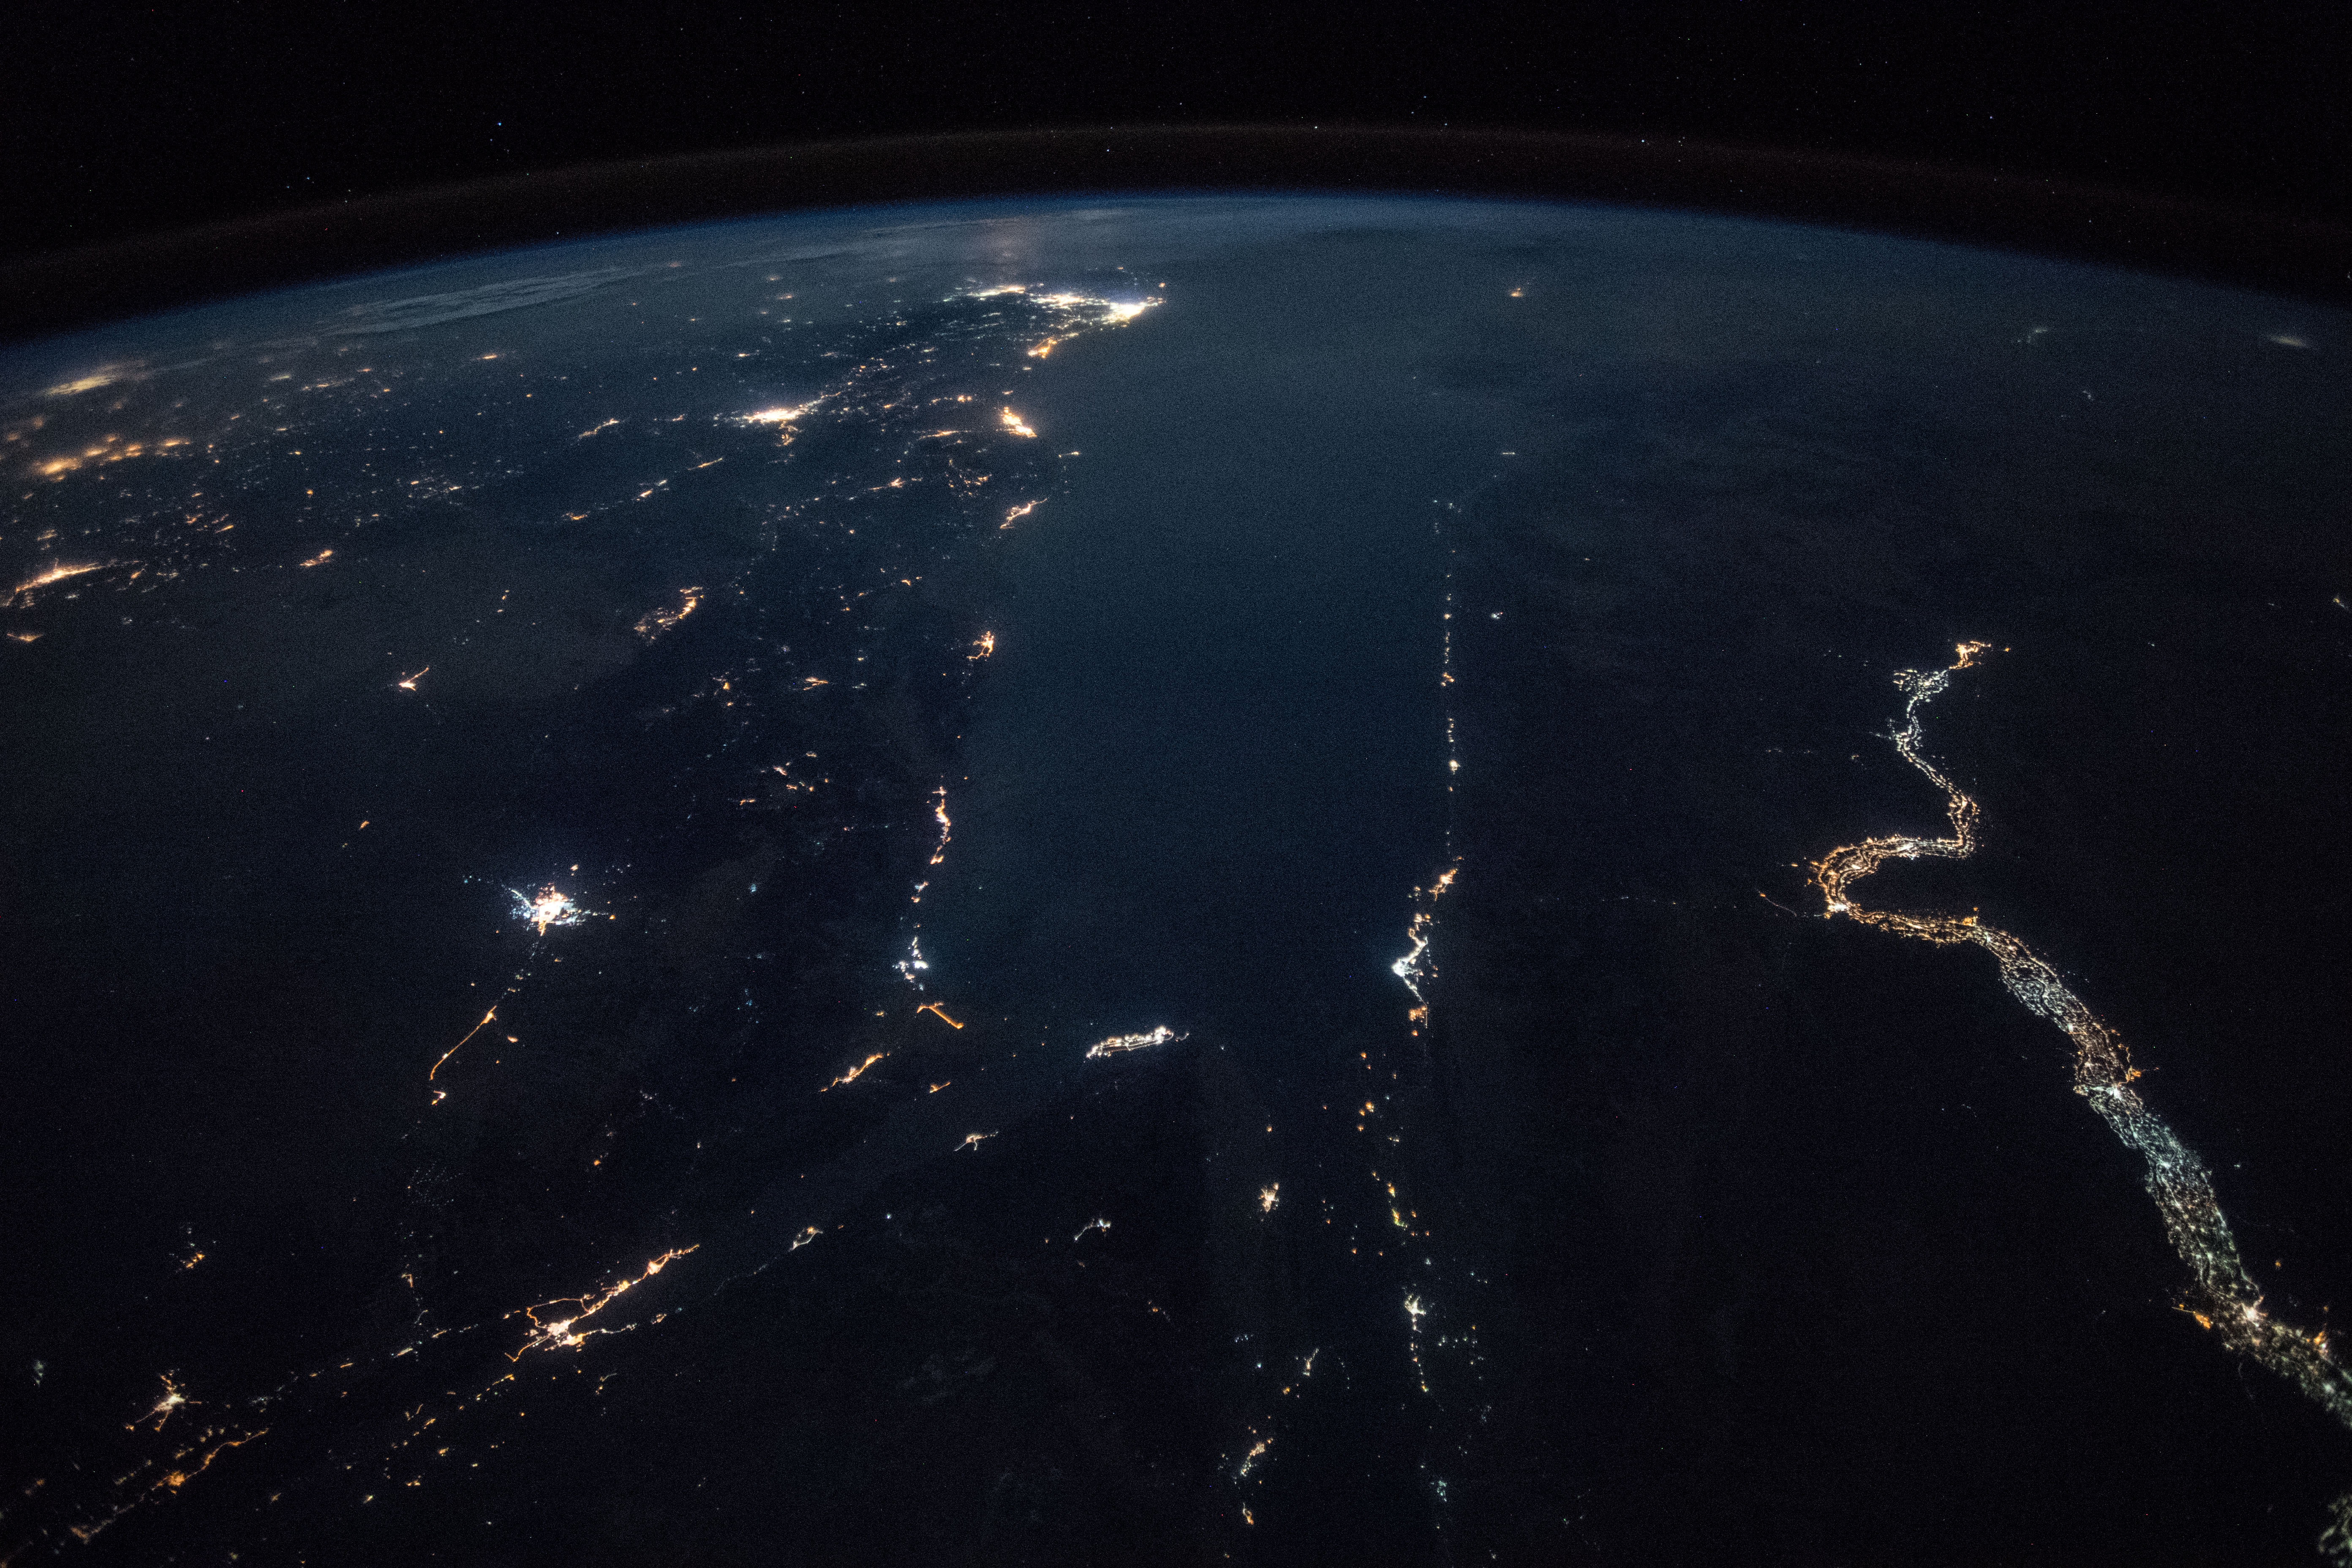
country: SAUDI ARABIA
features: GULF OF SUEZ, GULF OF AQABA, HEJAZ MOUNTAINS, TABUK CITY, RAS MOHAMMED CITY, SHARM EL-SHEIKH CITY, NILE RIVER, EARTH LIMB, NIGHT
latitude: 27.2
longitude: 34.8
